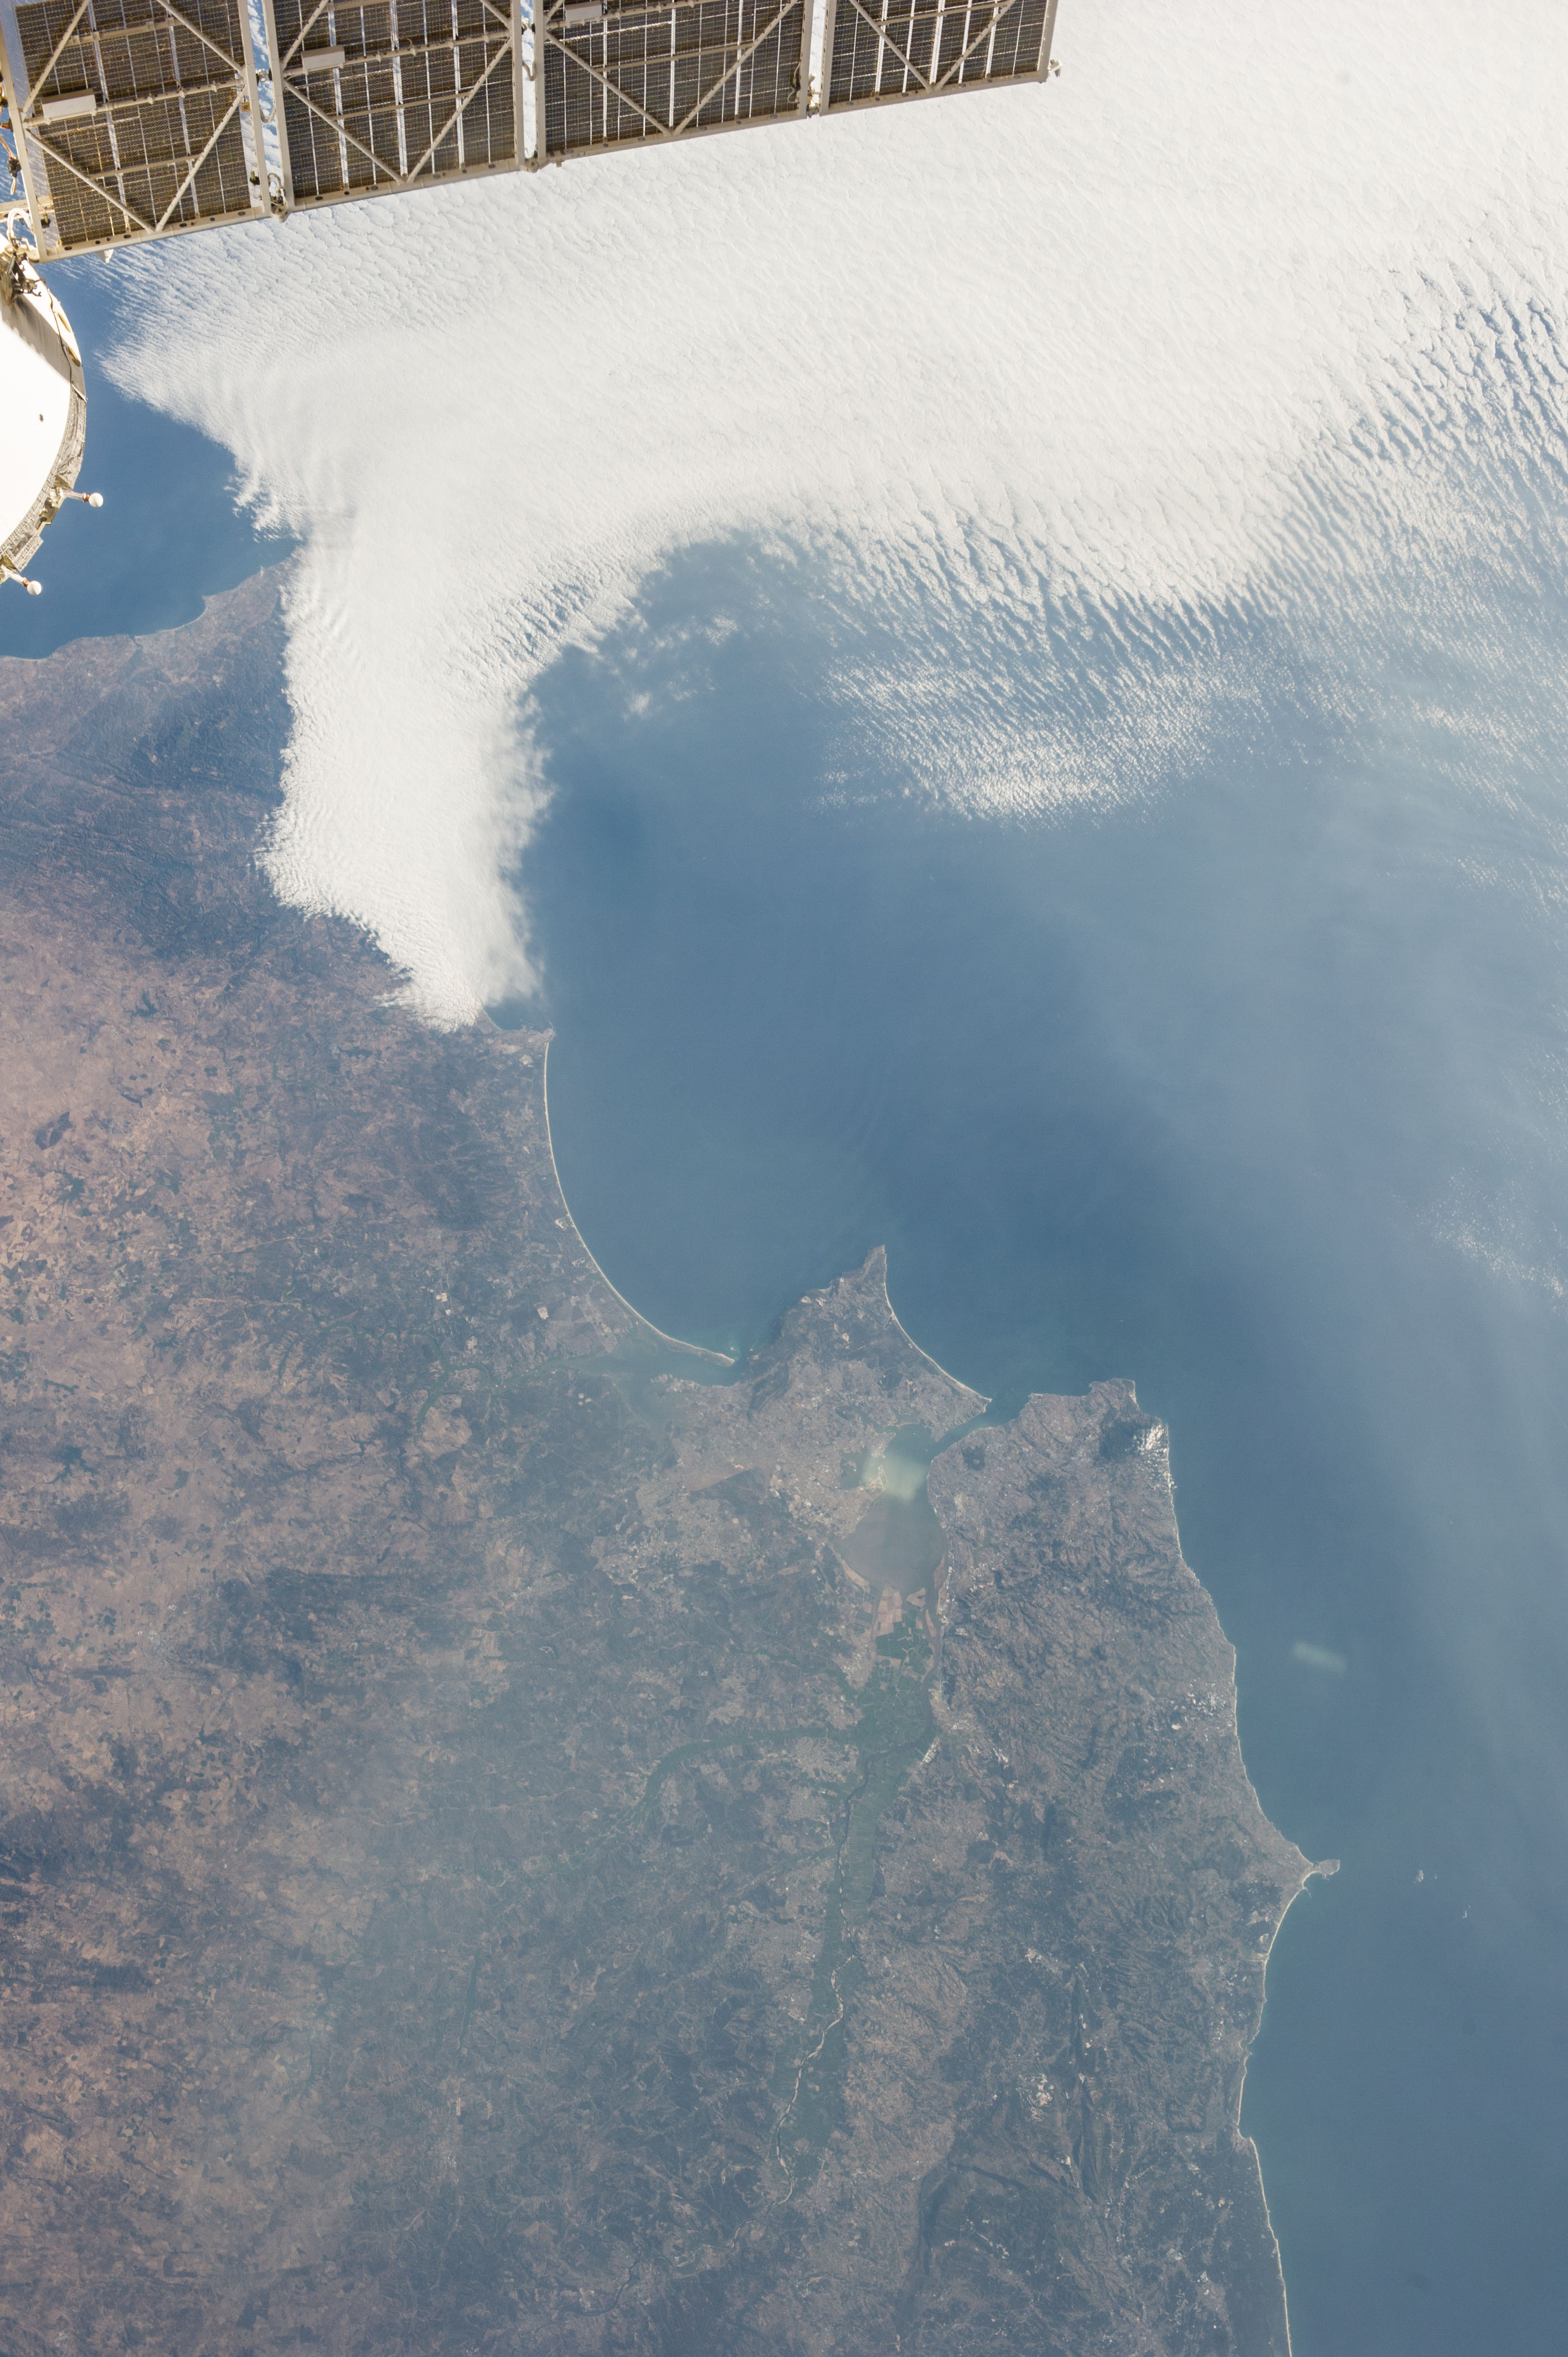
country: PORTUGAL
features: TAGUS RIVER, LISBON, SETUBAL MUNICIPALY, ATLANTIC OCEAN
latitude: 38.4
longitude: -8.7
